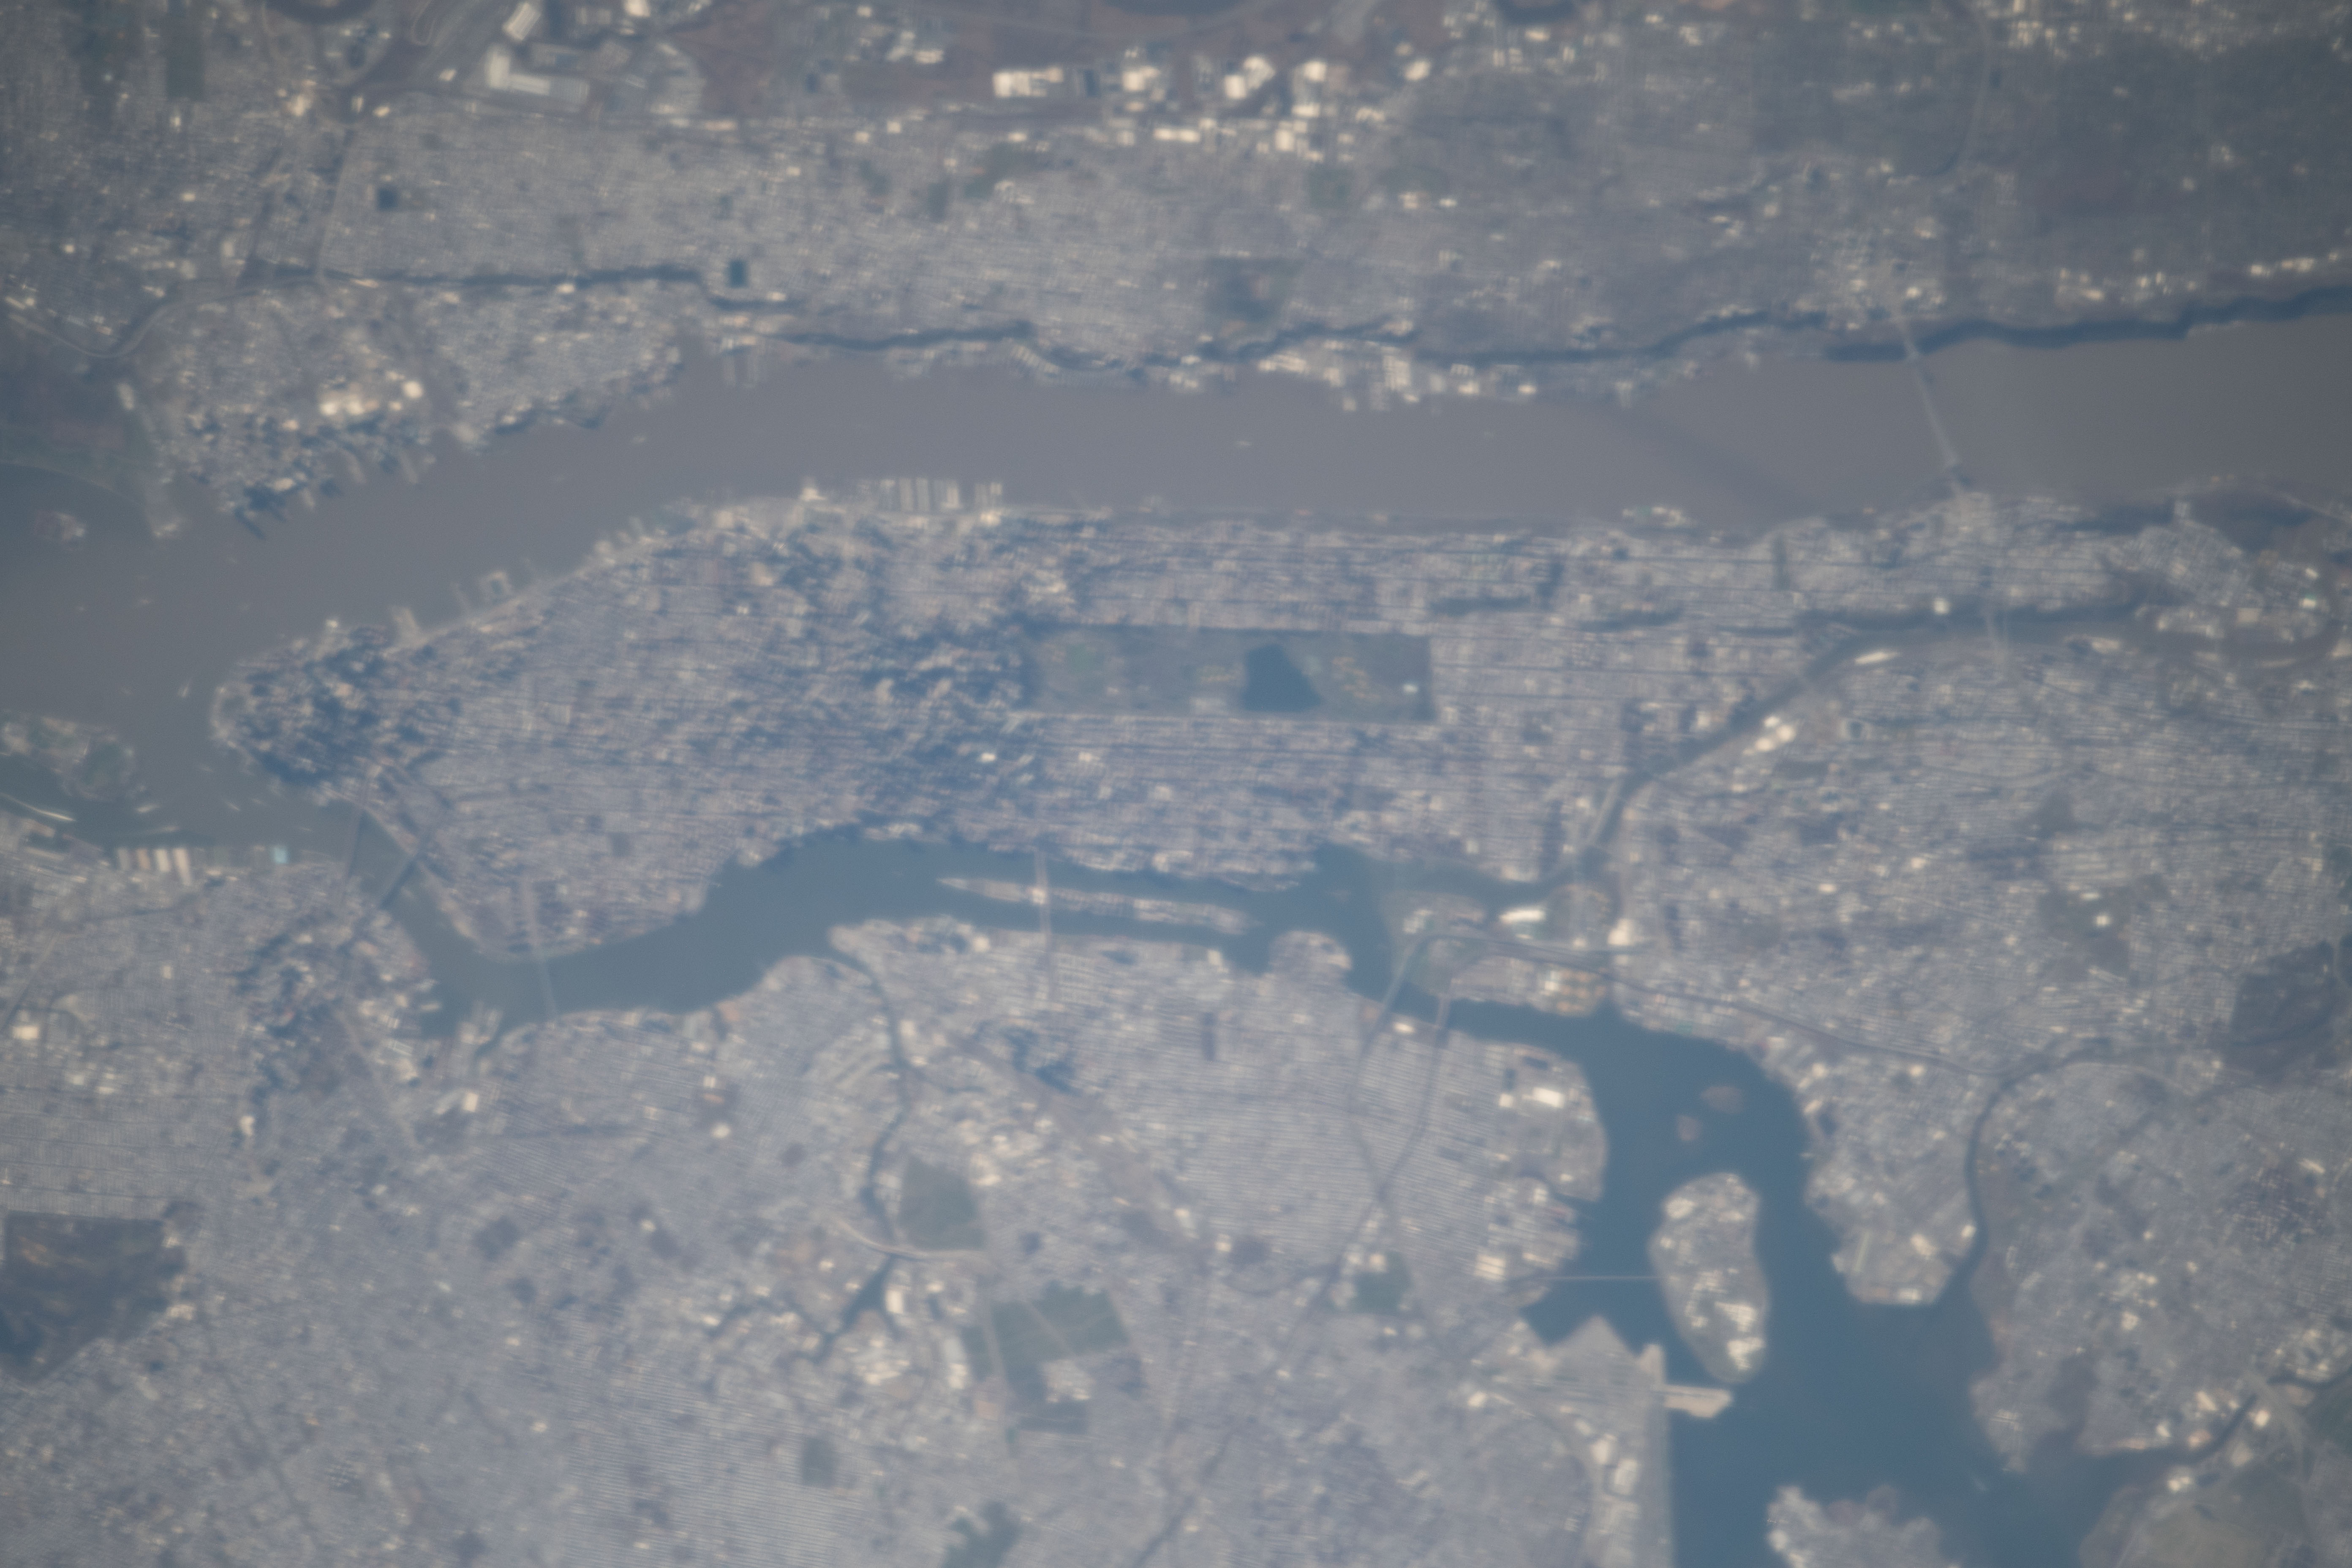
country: USA-NEW YORK
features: NEW YORK, HUDSON RIVER
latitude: 40.8
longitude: -74.0
